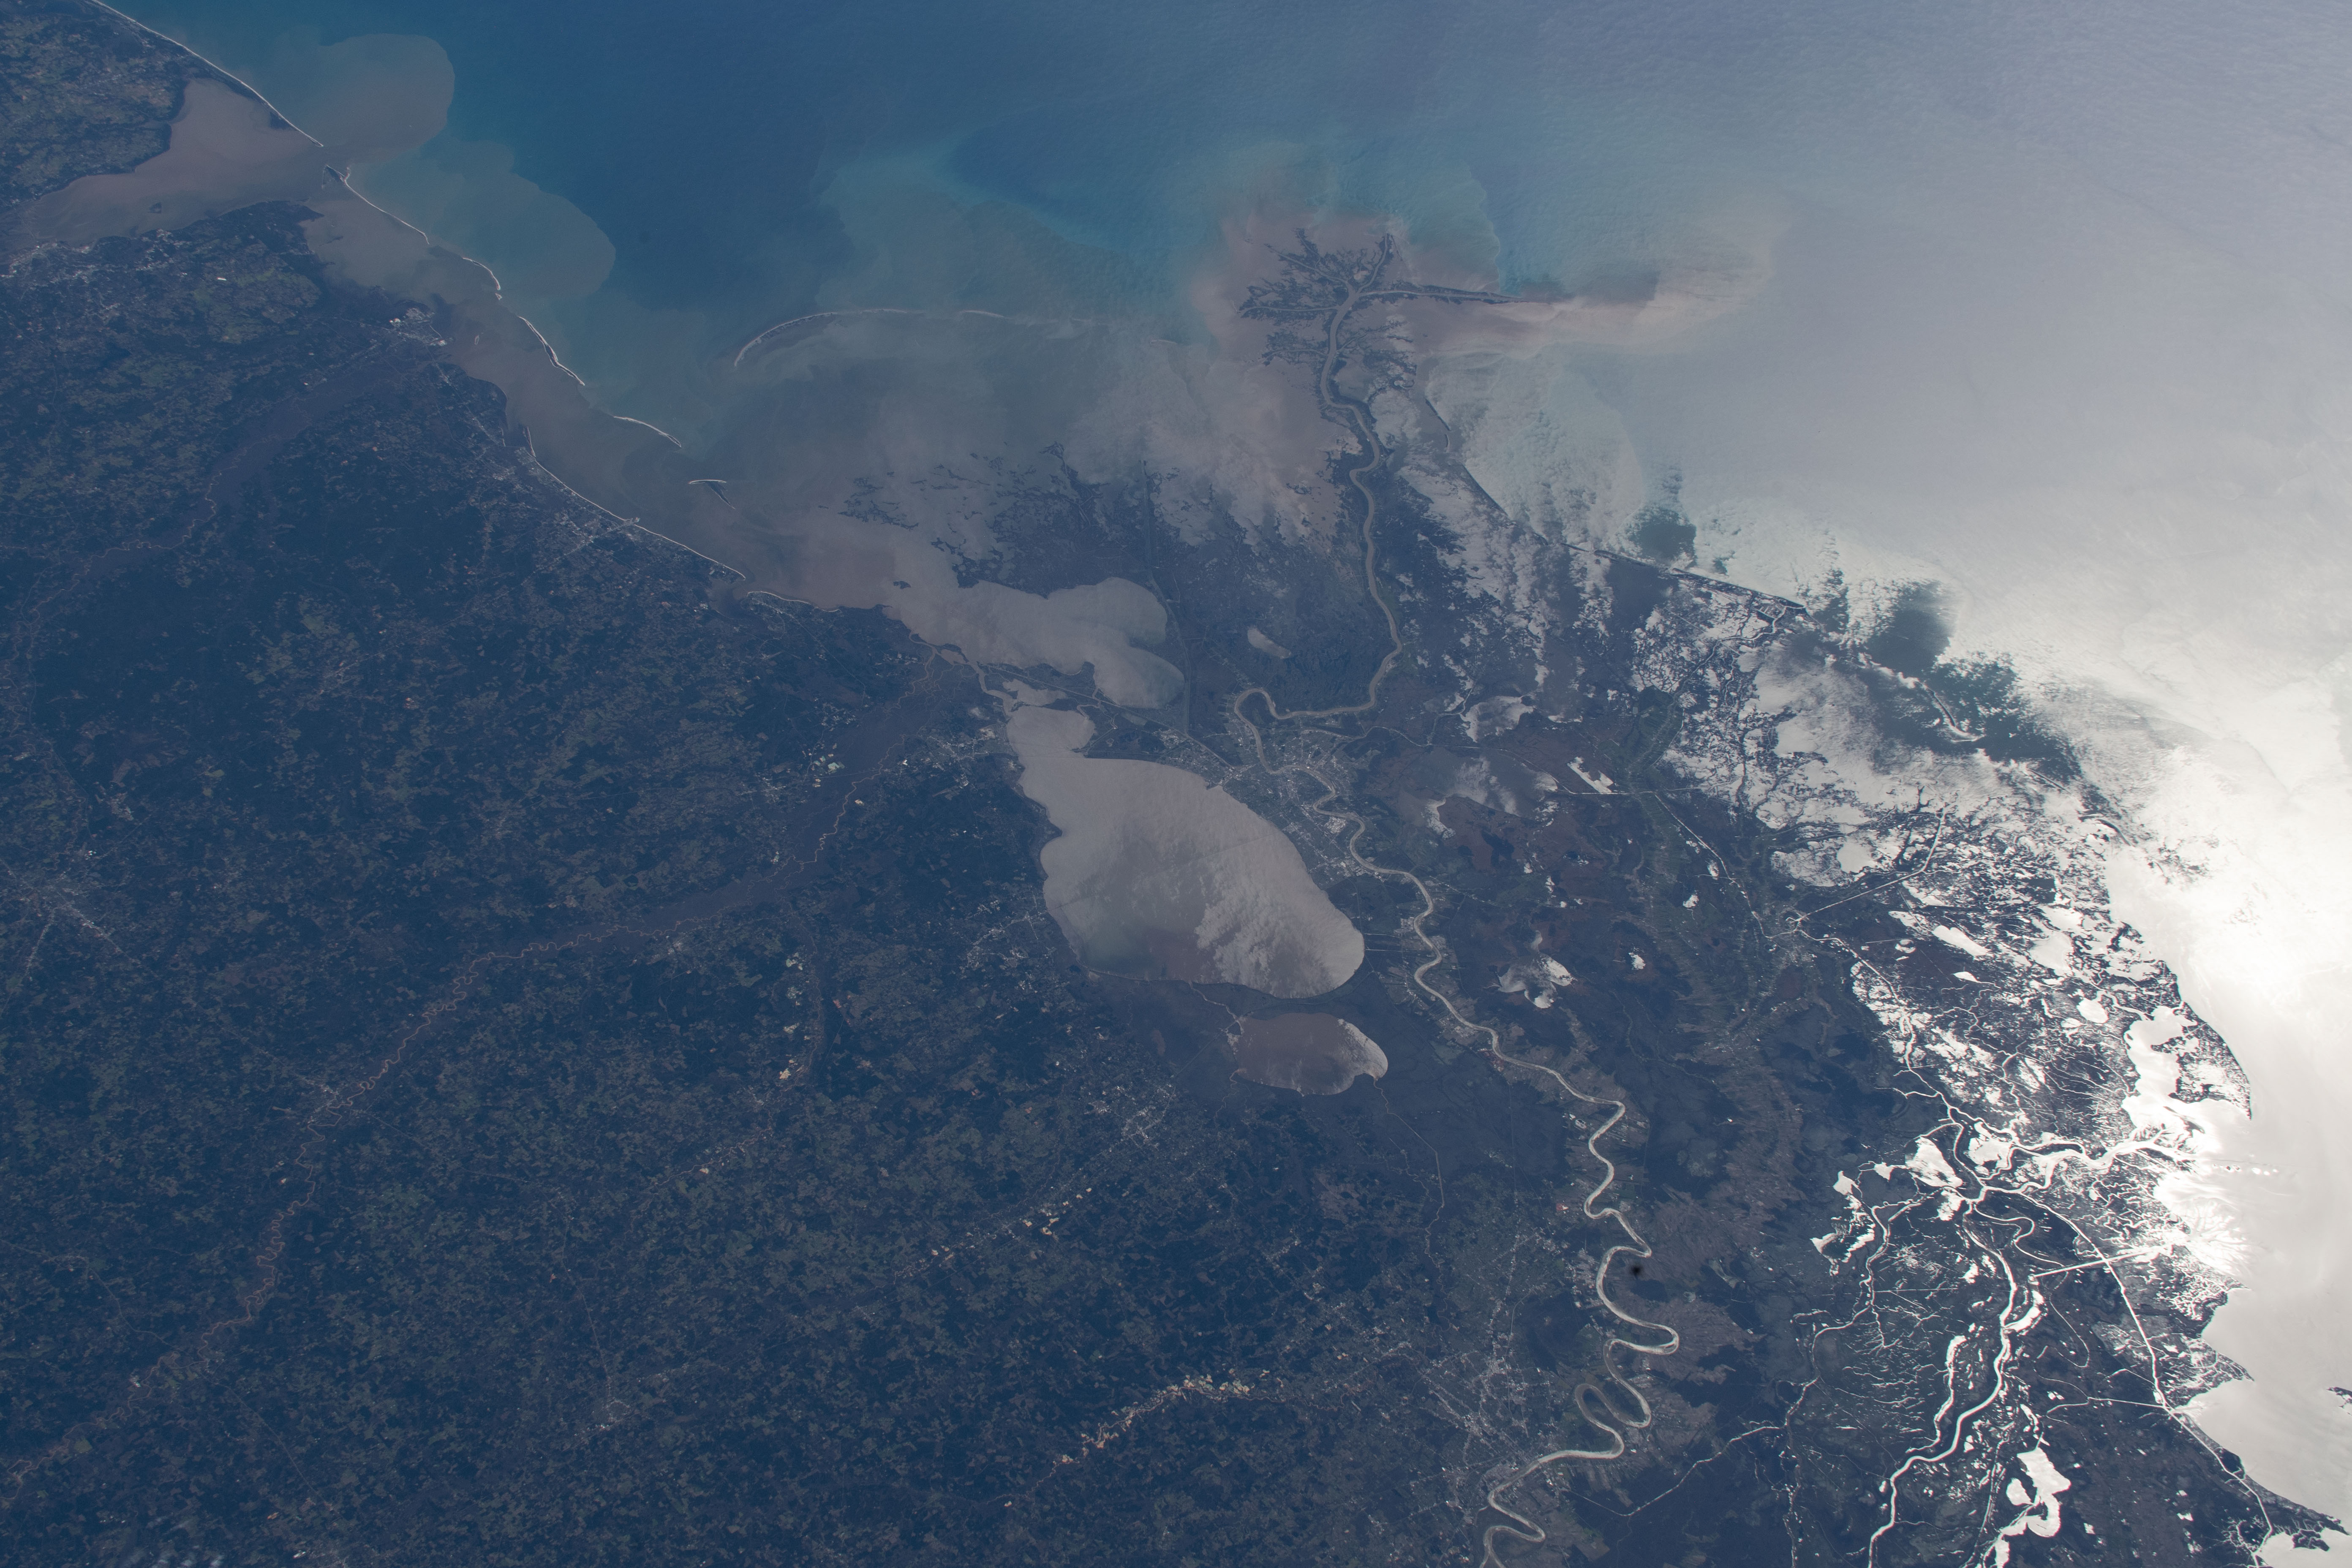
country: USA-LOUISIANA
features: NEW ORLEANS, BATON ROUGE, LAKE PONTCHARTRAIN, GULFPORT, GULF OF MEXICO, CHANDELEUR SOUND, MOBILE, PENSACOLA, PANAMA CITY, TALLAHASSEE
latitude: 30.0
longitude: -89.5
